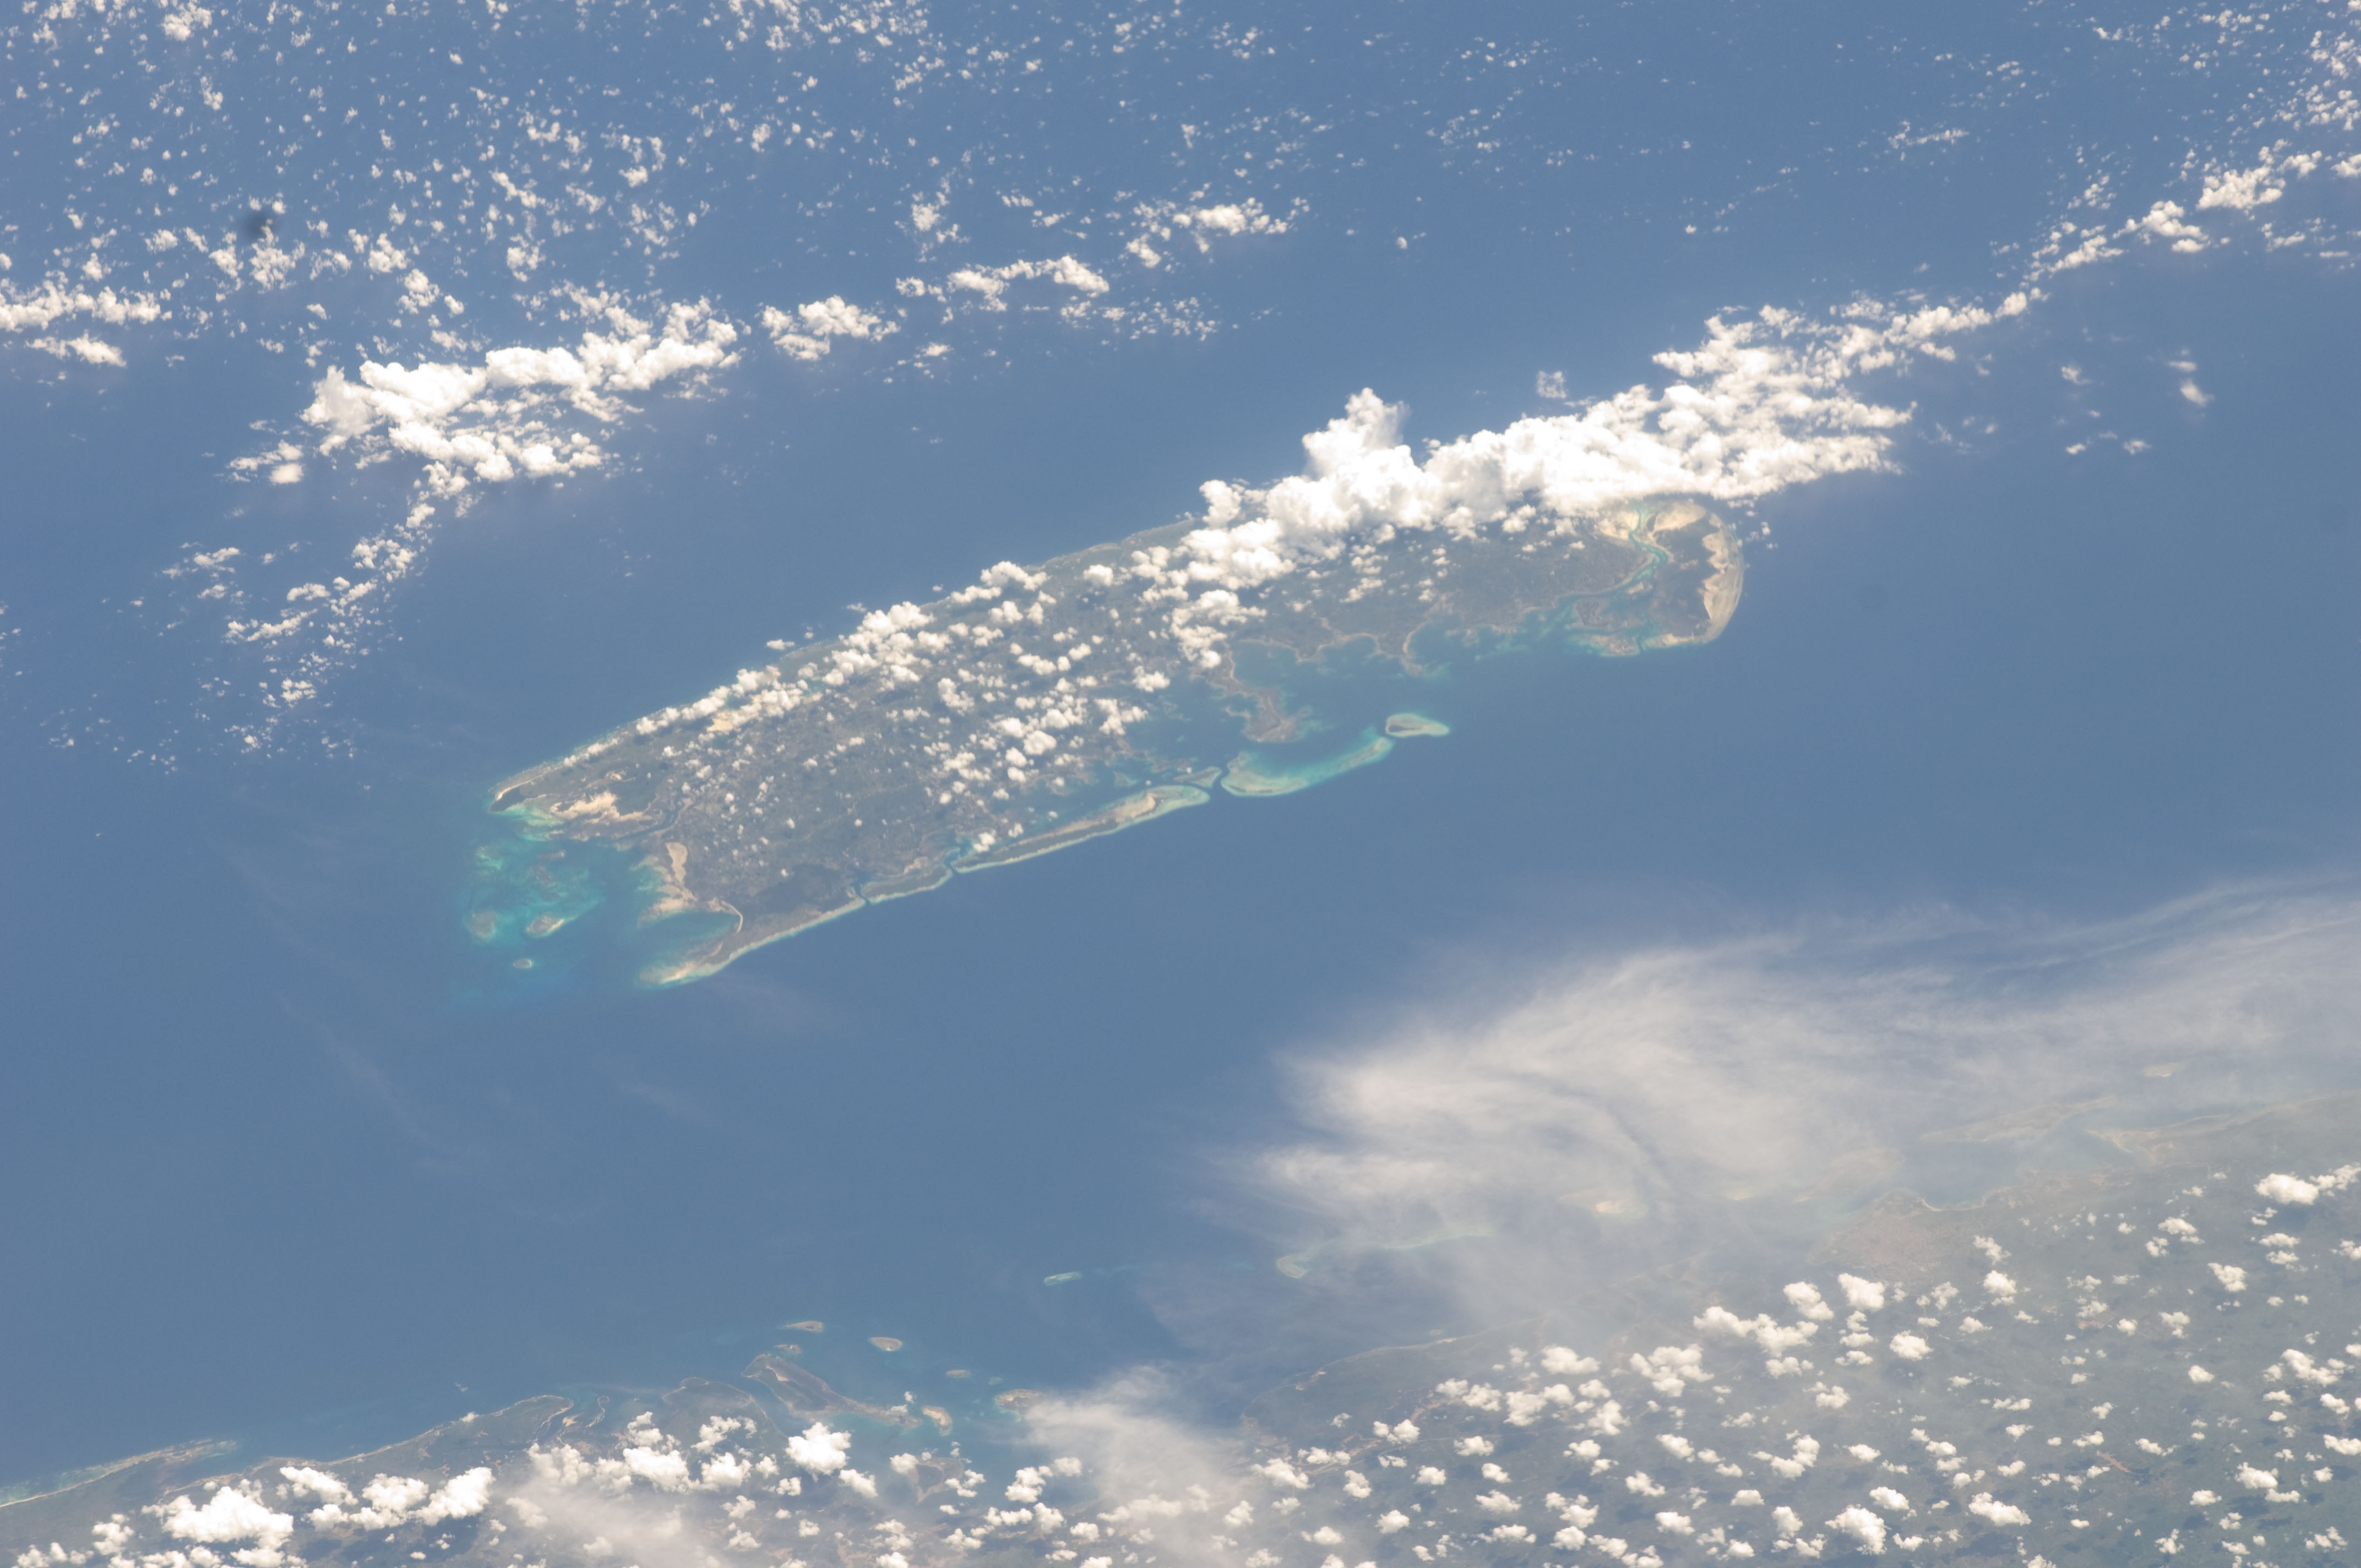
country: TANZANIA
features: INDIAN O., PEMBA CHAN., PEMBA ISLAND, REEFS, SHOALS
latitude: -5.1
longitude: 39.6
